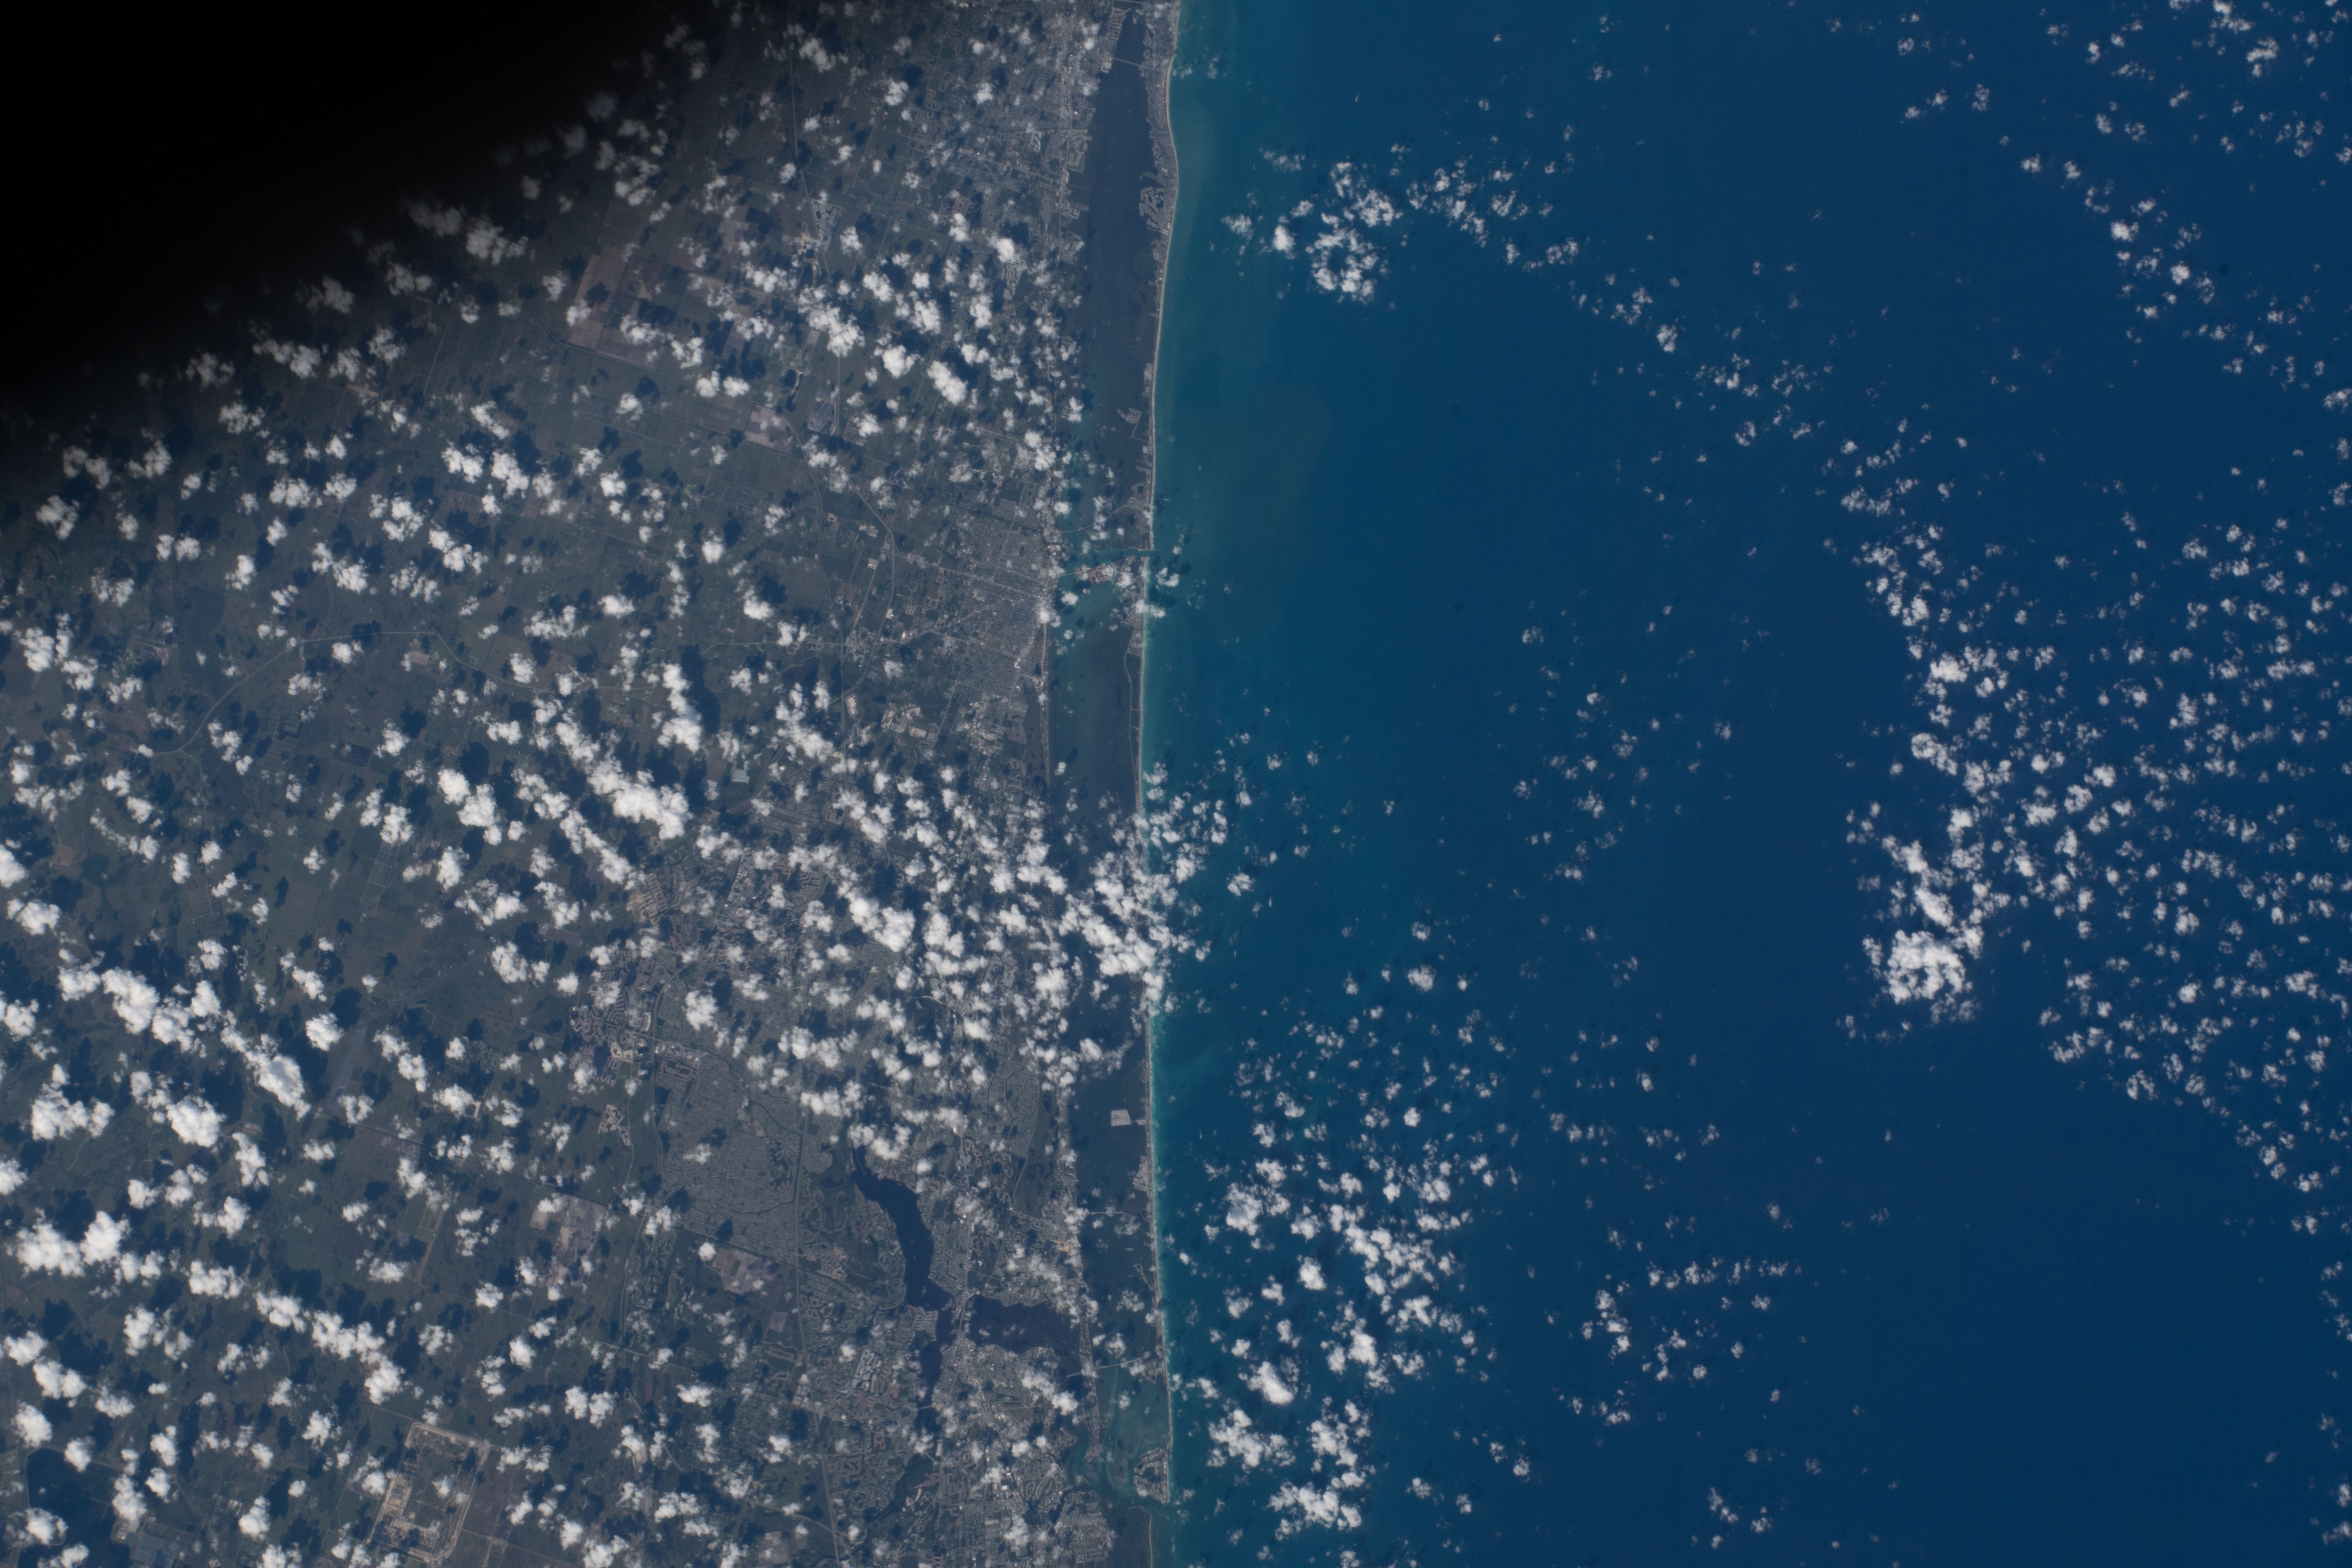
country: USA-FLORIDA
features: FORT PIERCE
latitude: 27.5
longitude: -80.2
